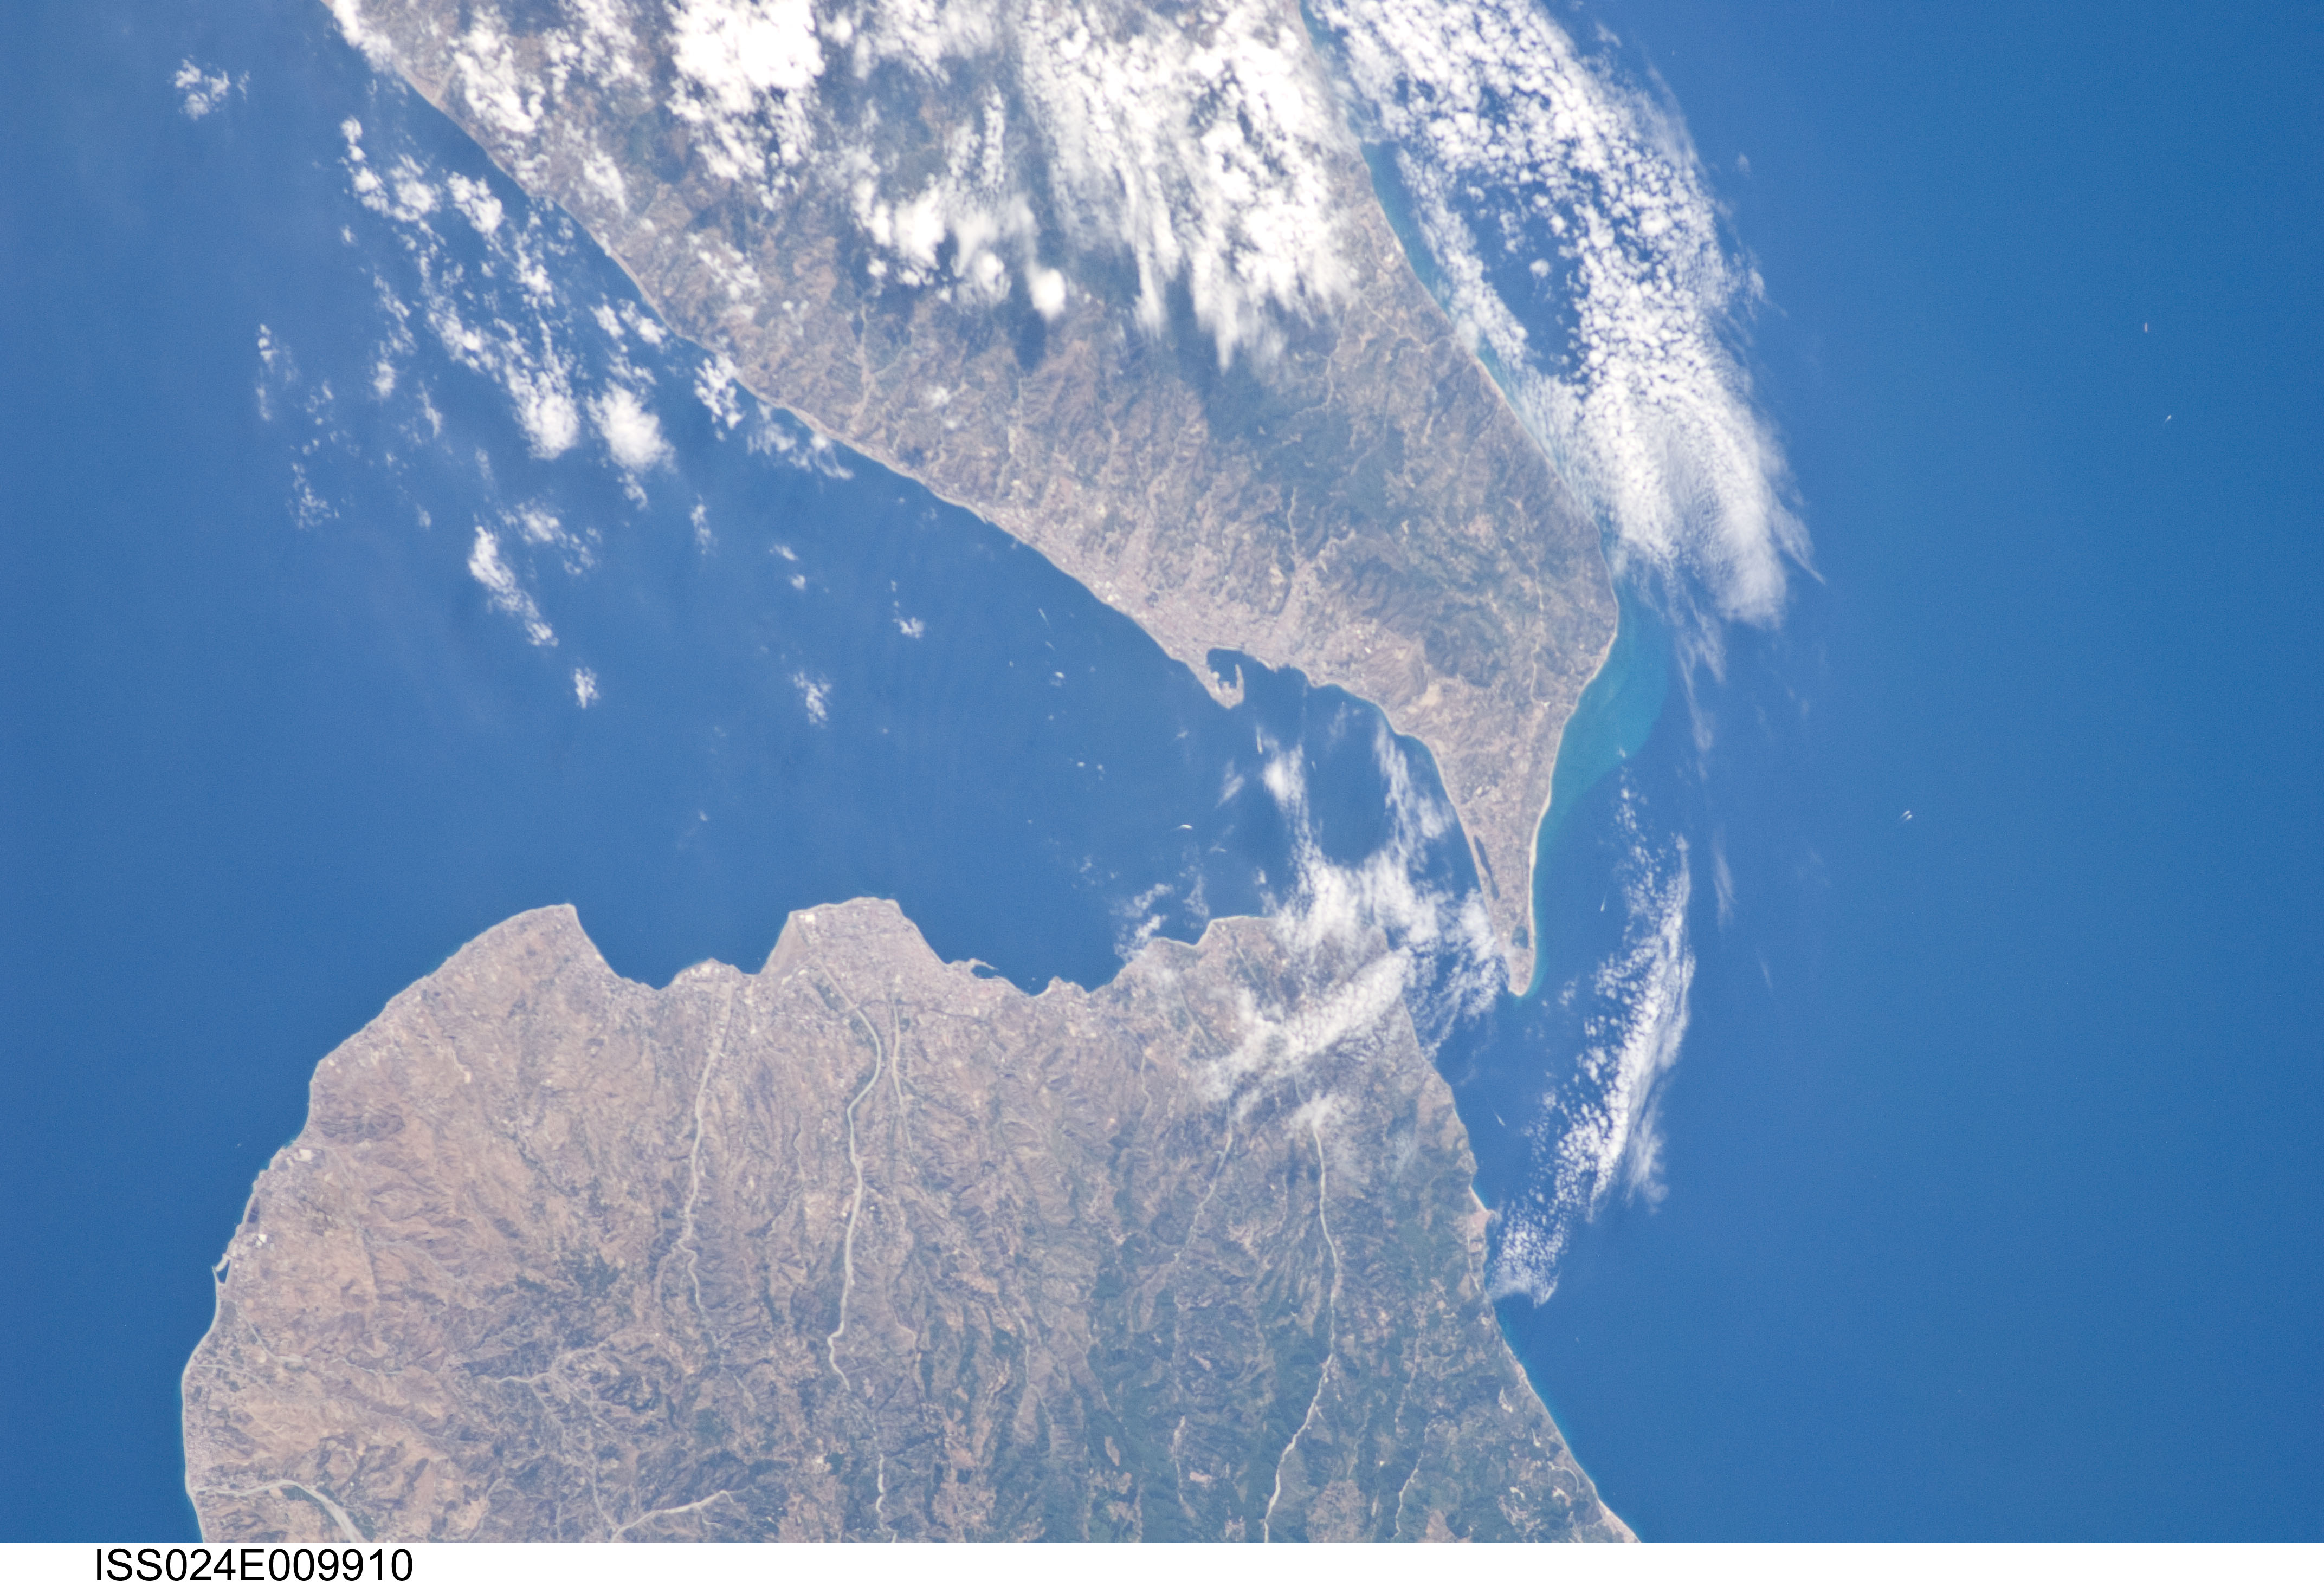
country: ITALY
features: STR. OF MESSINA, REGGIO DI CALABRIA, COAST
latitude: 38.2
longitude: 15.6
